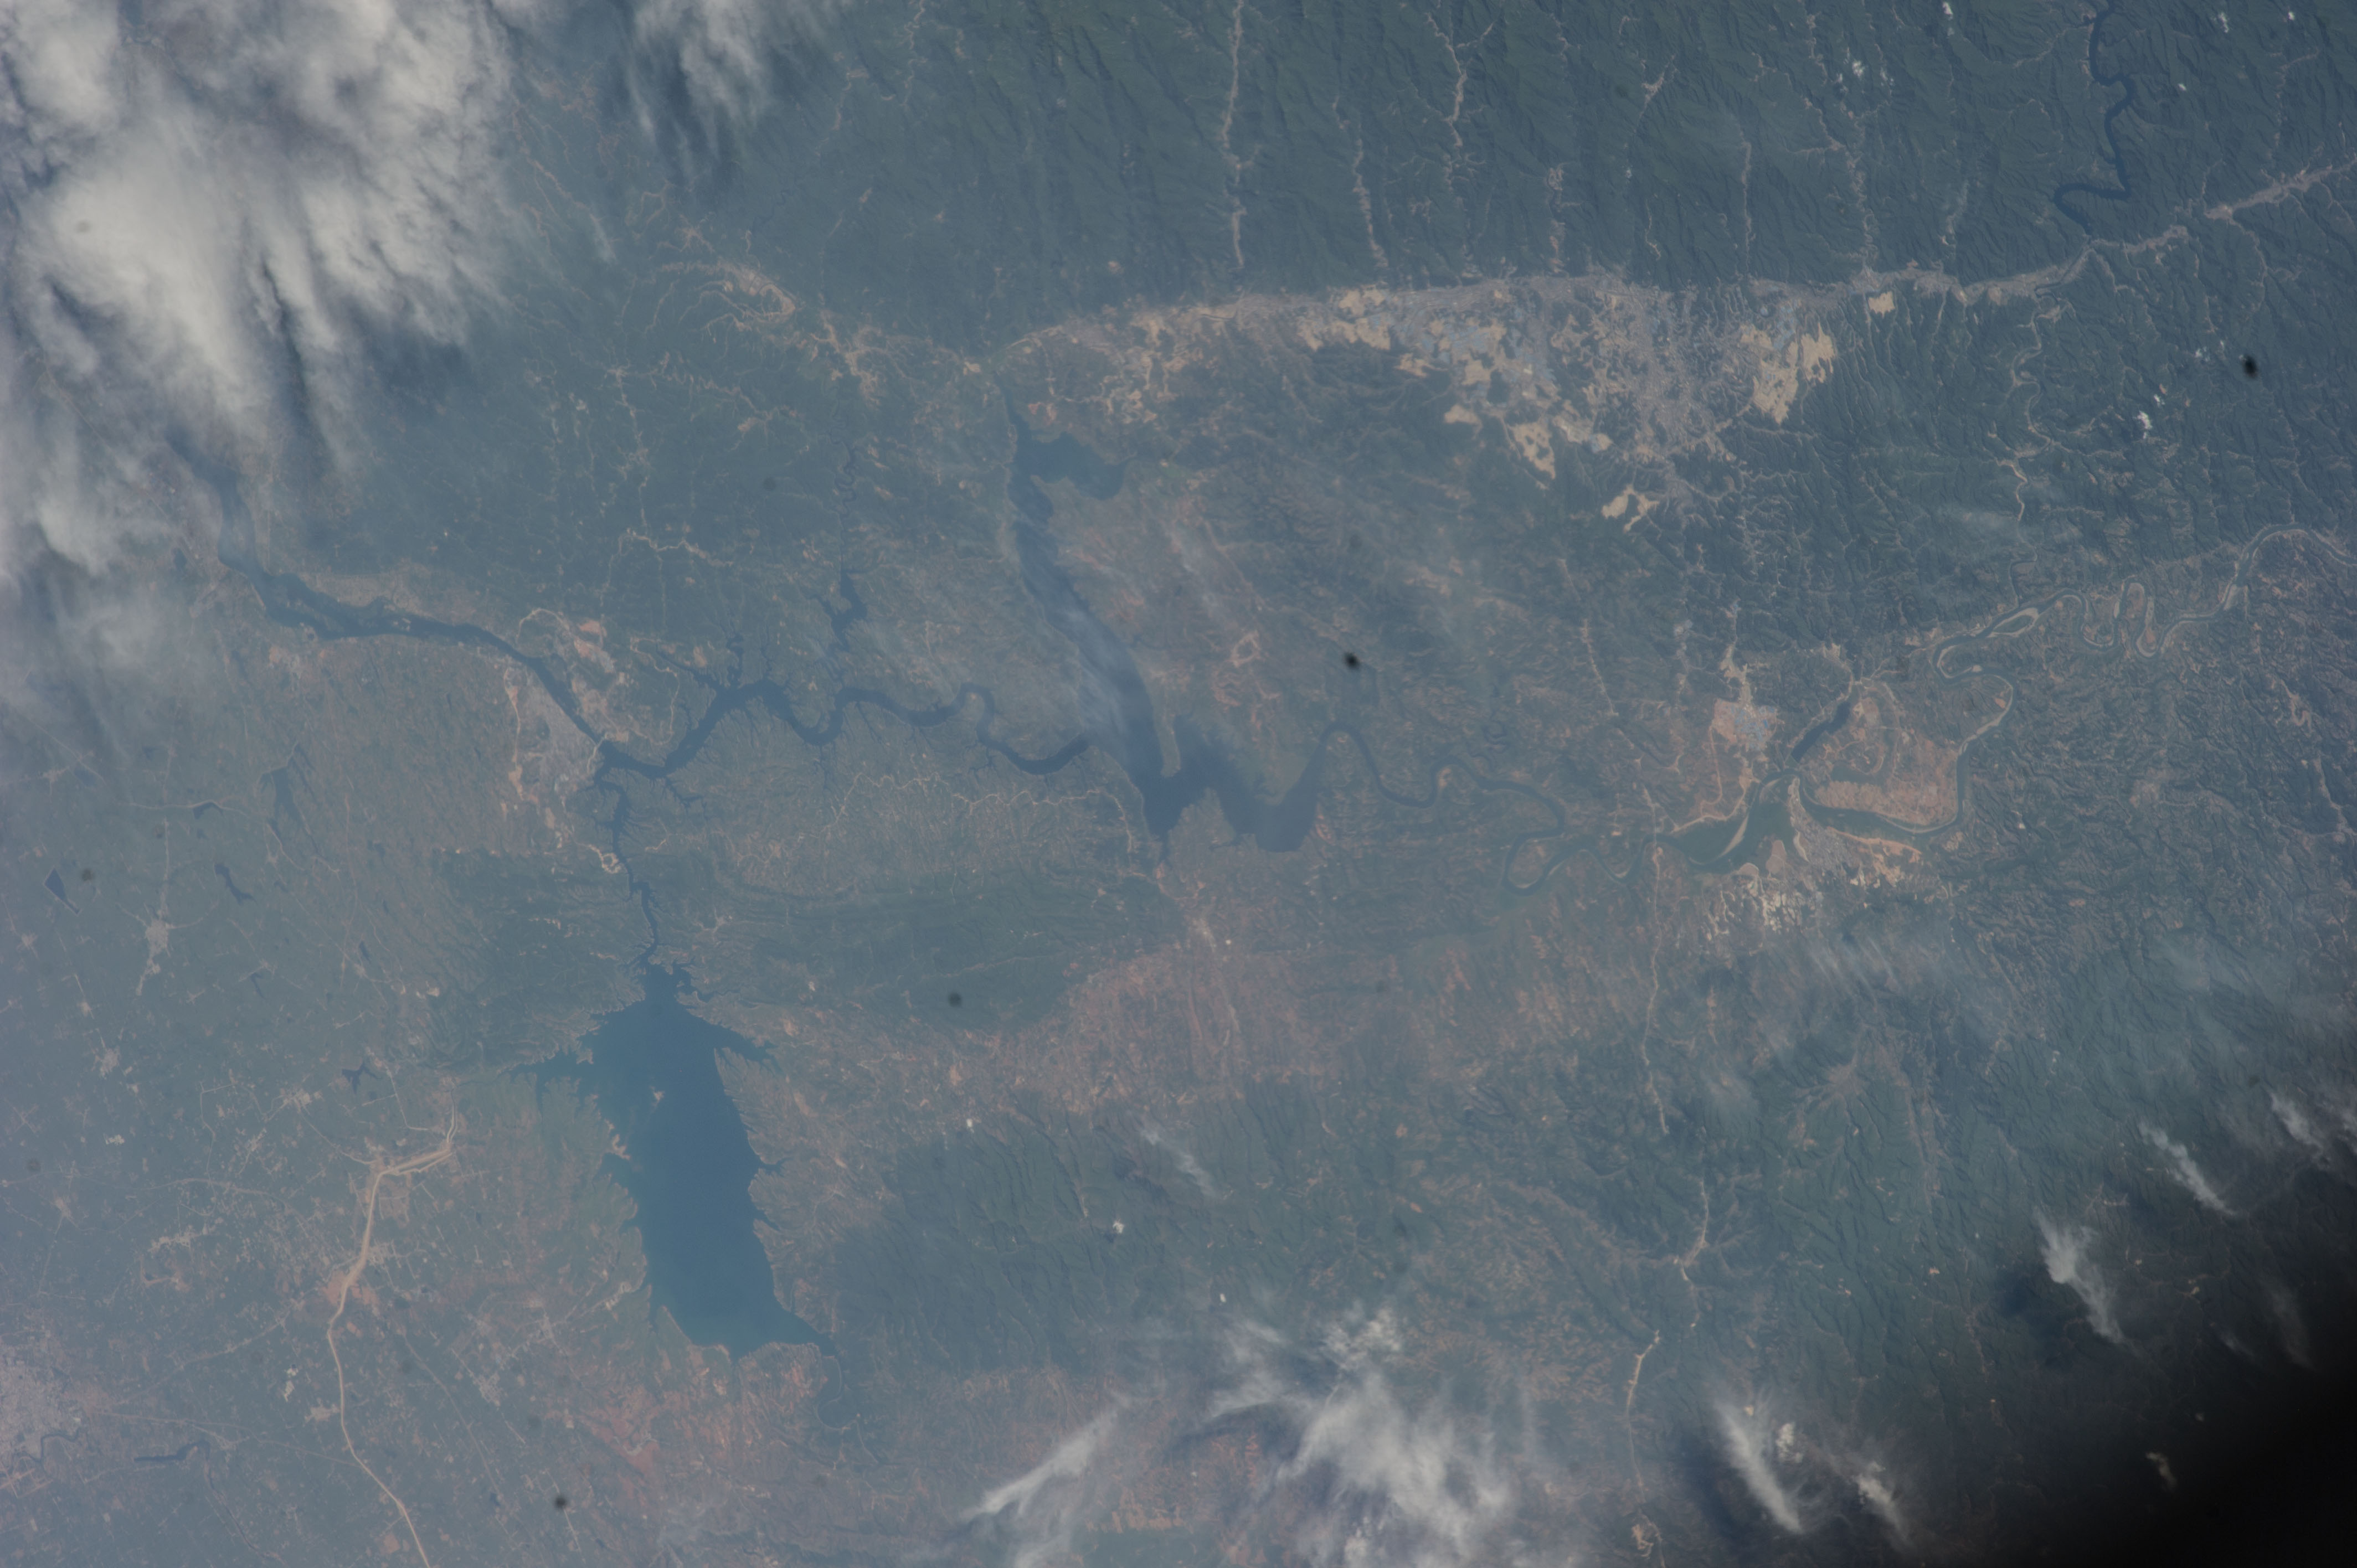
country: CHINA
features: SHIYAN, YUNYANG, HANSHUI RIVER, HAN RIVER, HAN JIANG, DANJIANGKOU RESERVOIR
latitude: 32.7
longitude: 111.2
